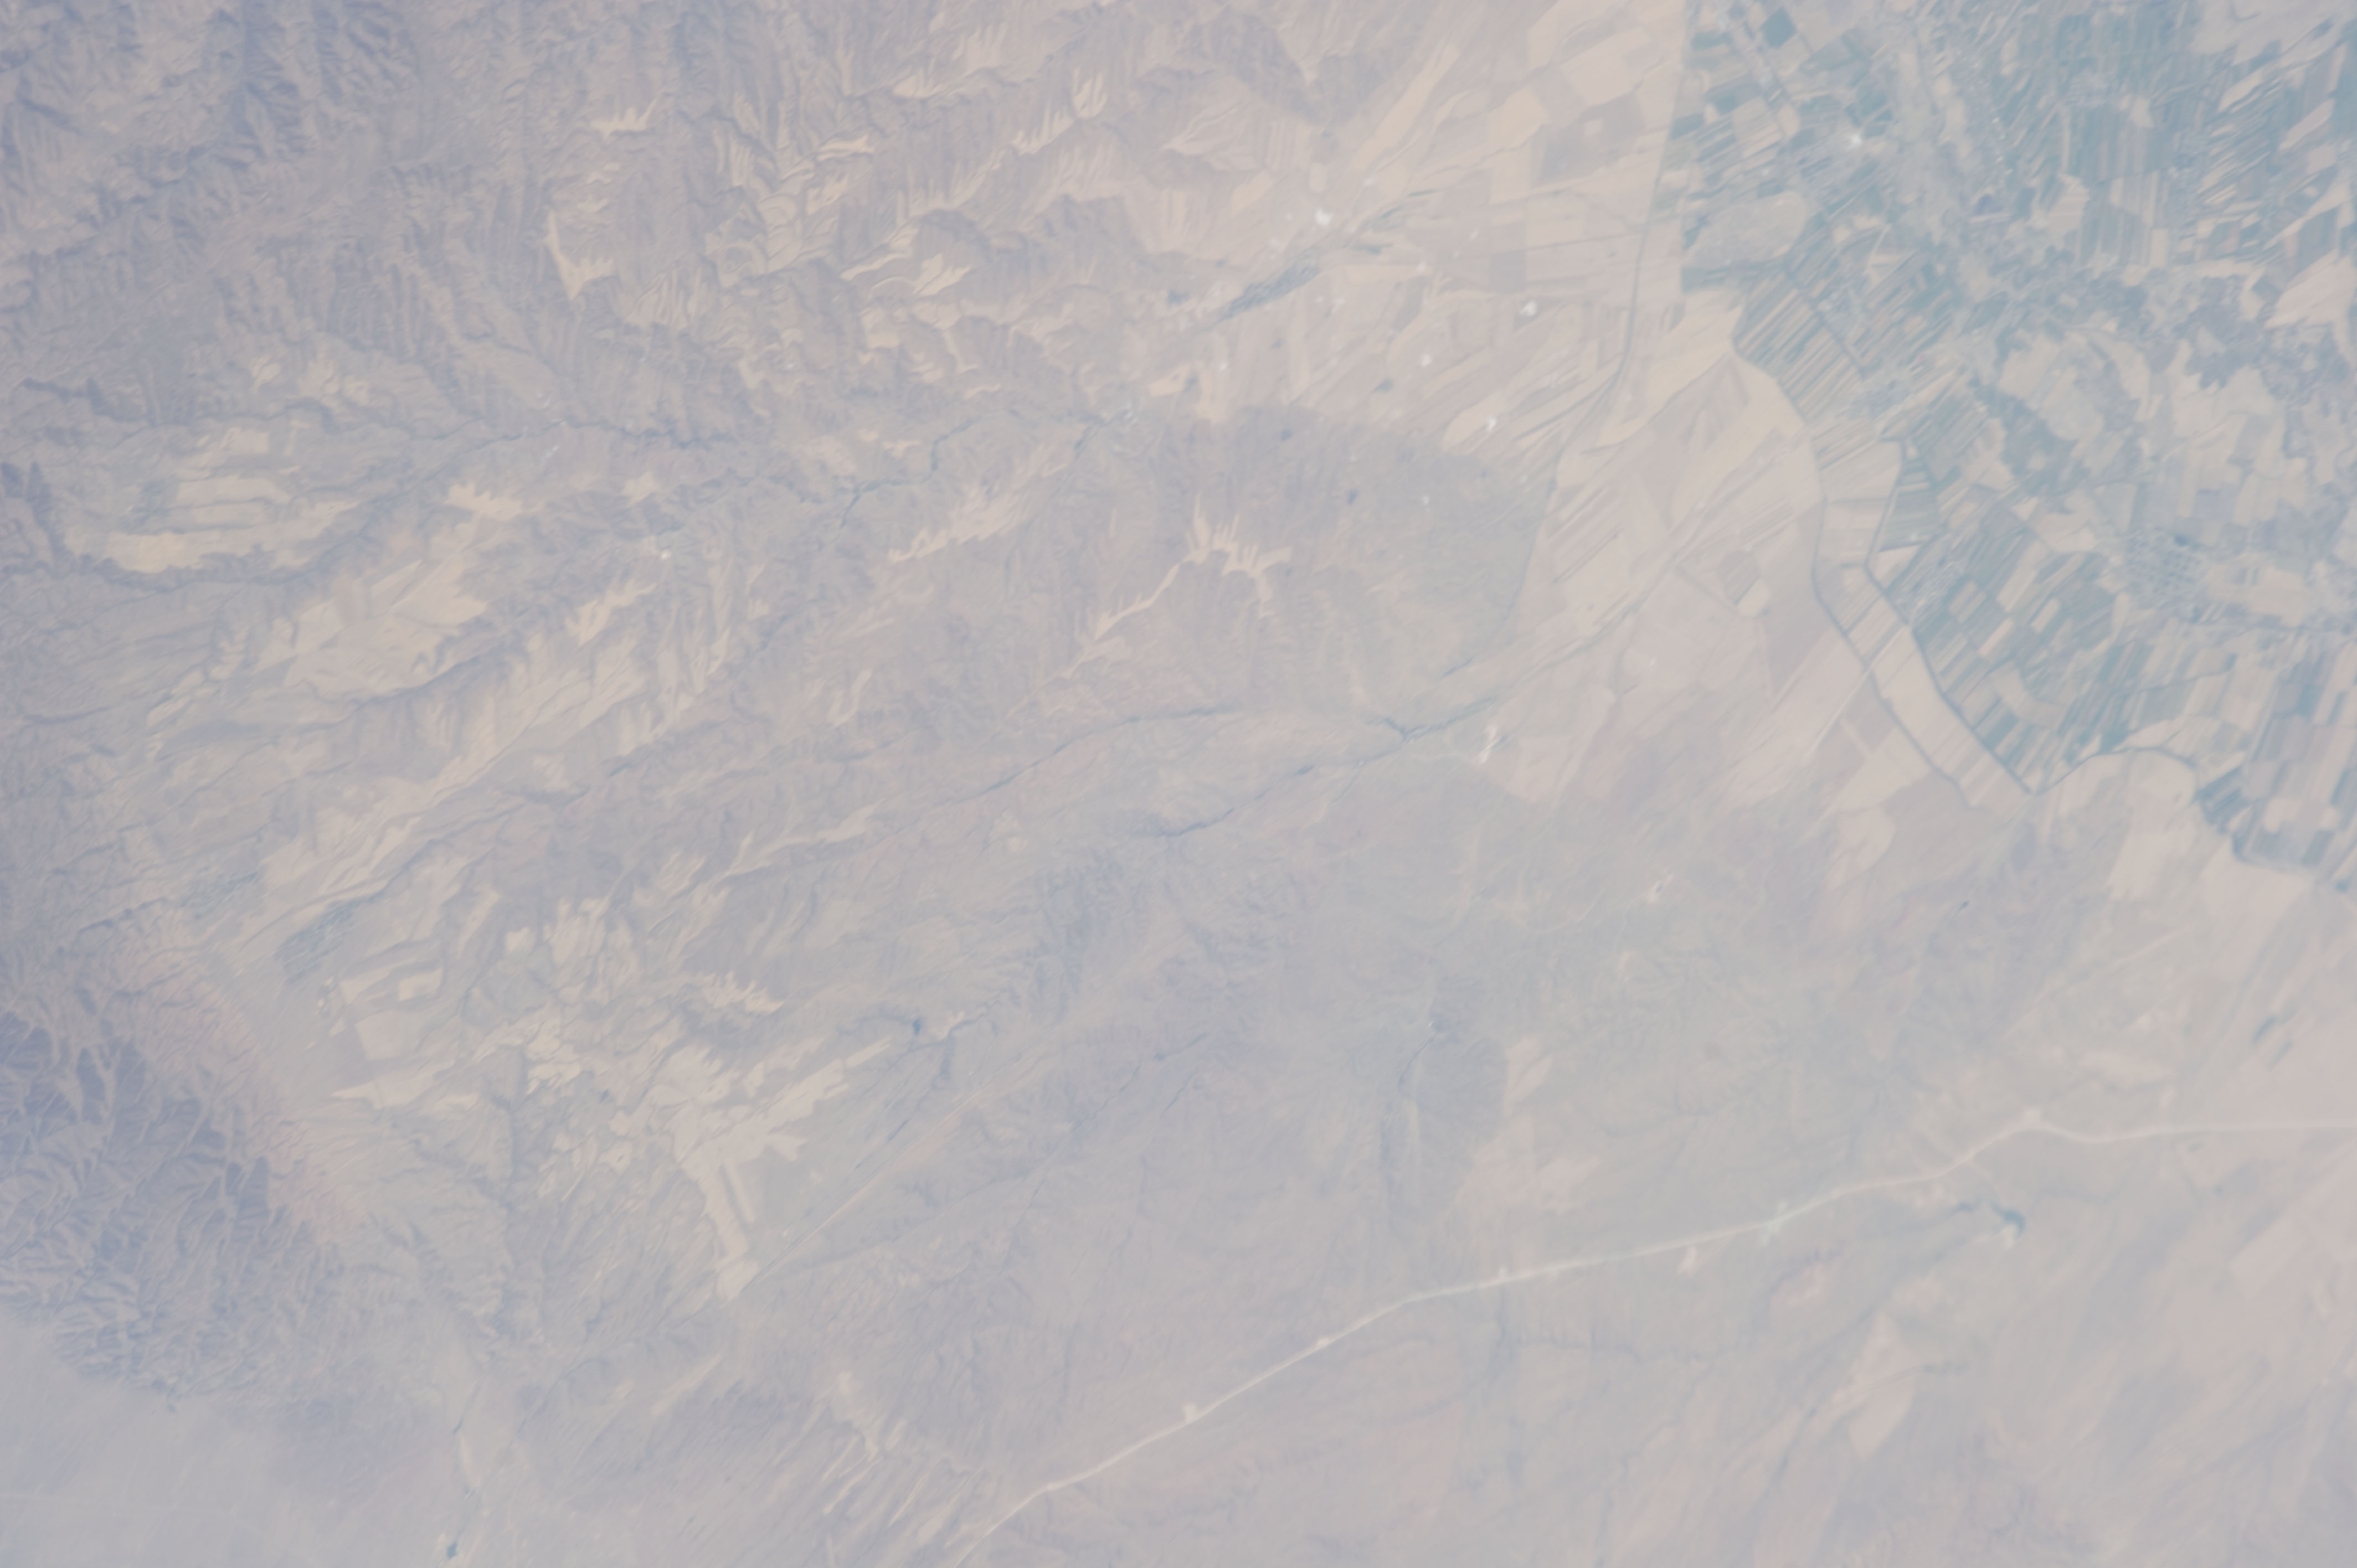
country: KAZAKHSTAN
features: KENDYKTAS MTS., RAVINES, UY R. DRAIN., AGR., VILLAGES, ROADS, HAZE
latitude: 43.3
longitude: 74.8
